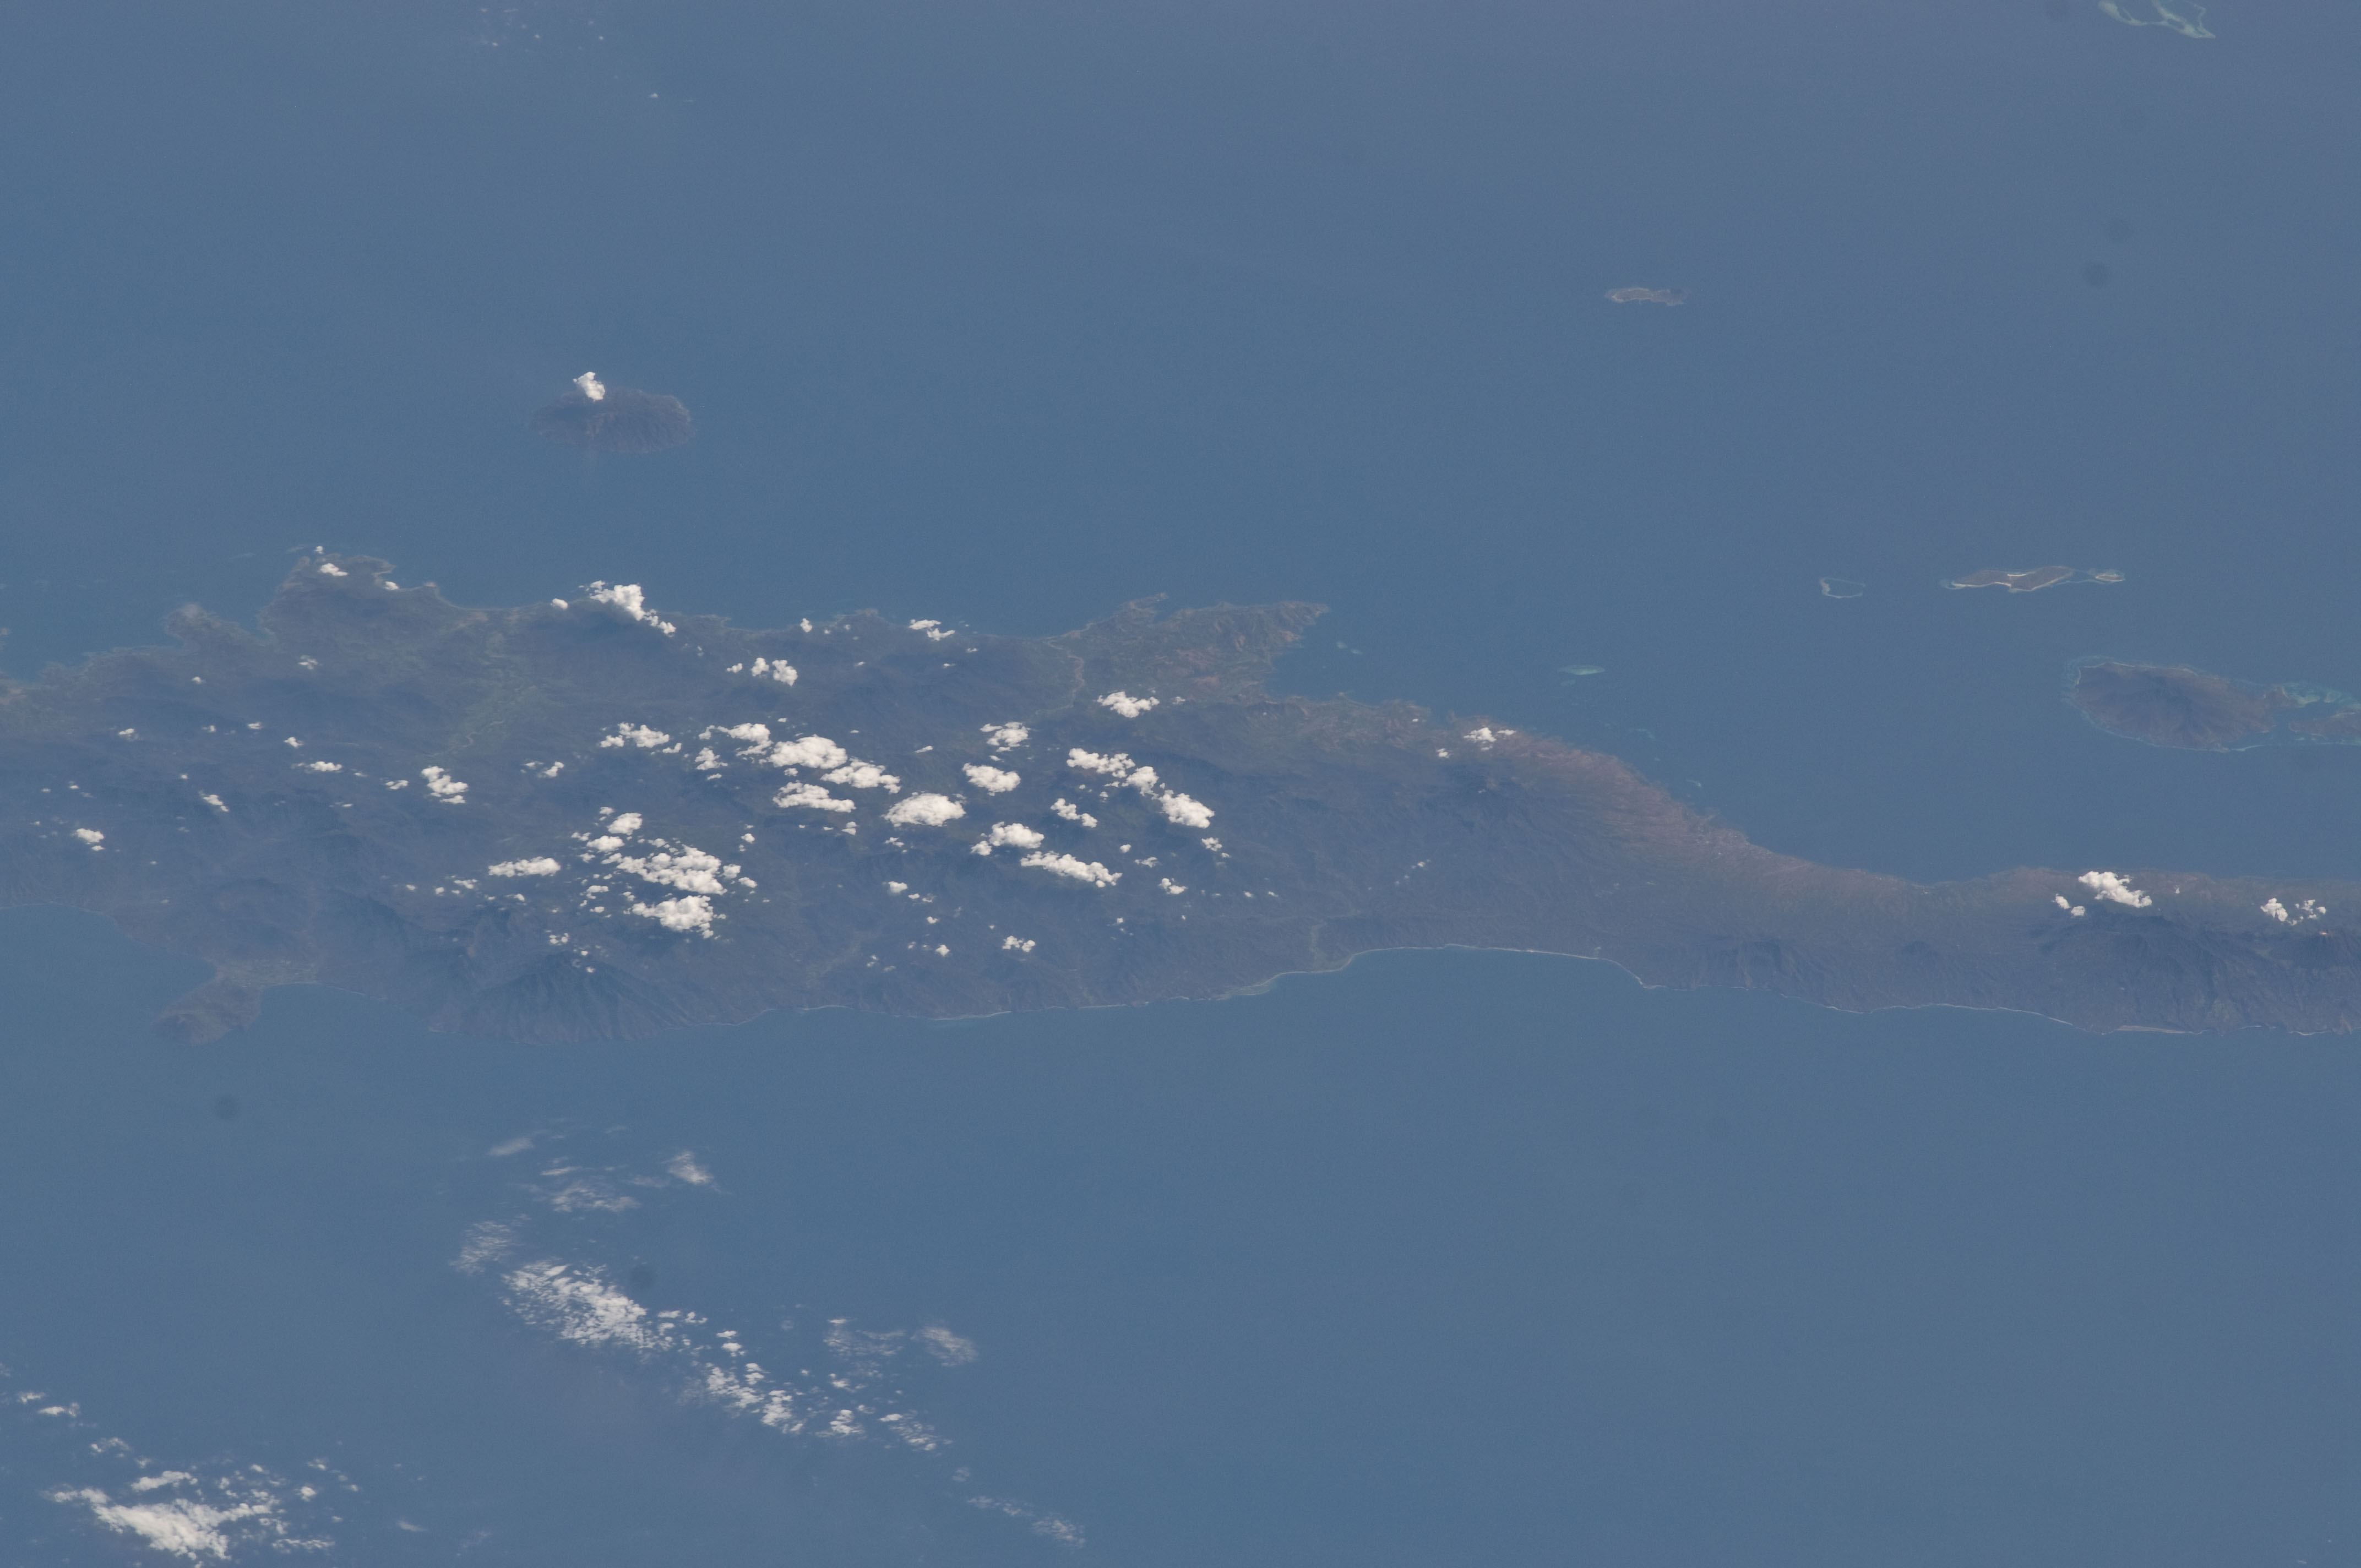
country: INDONESIA
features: LESSER SUNDA I., FLORES, PULAU PALU, INDIAN O.
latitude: -8.7
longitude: 122.0
